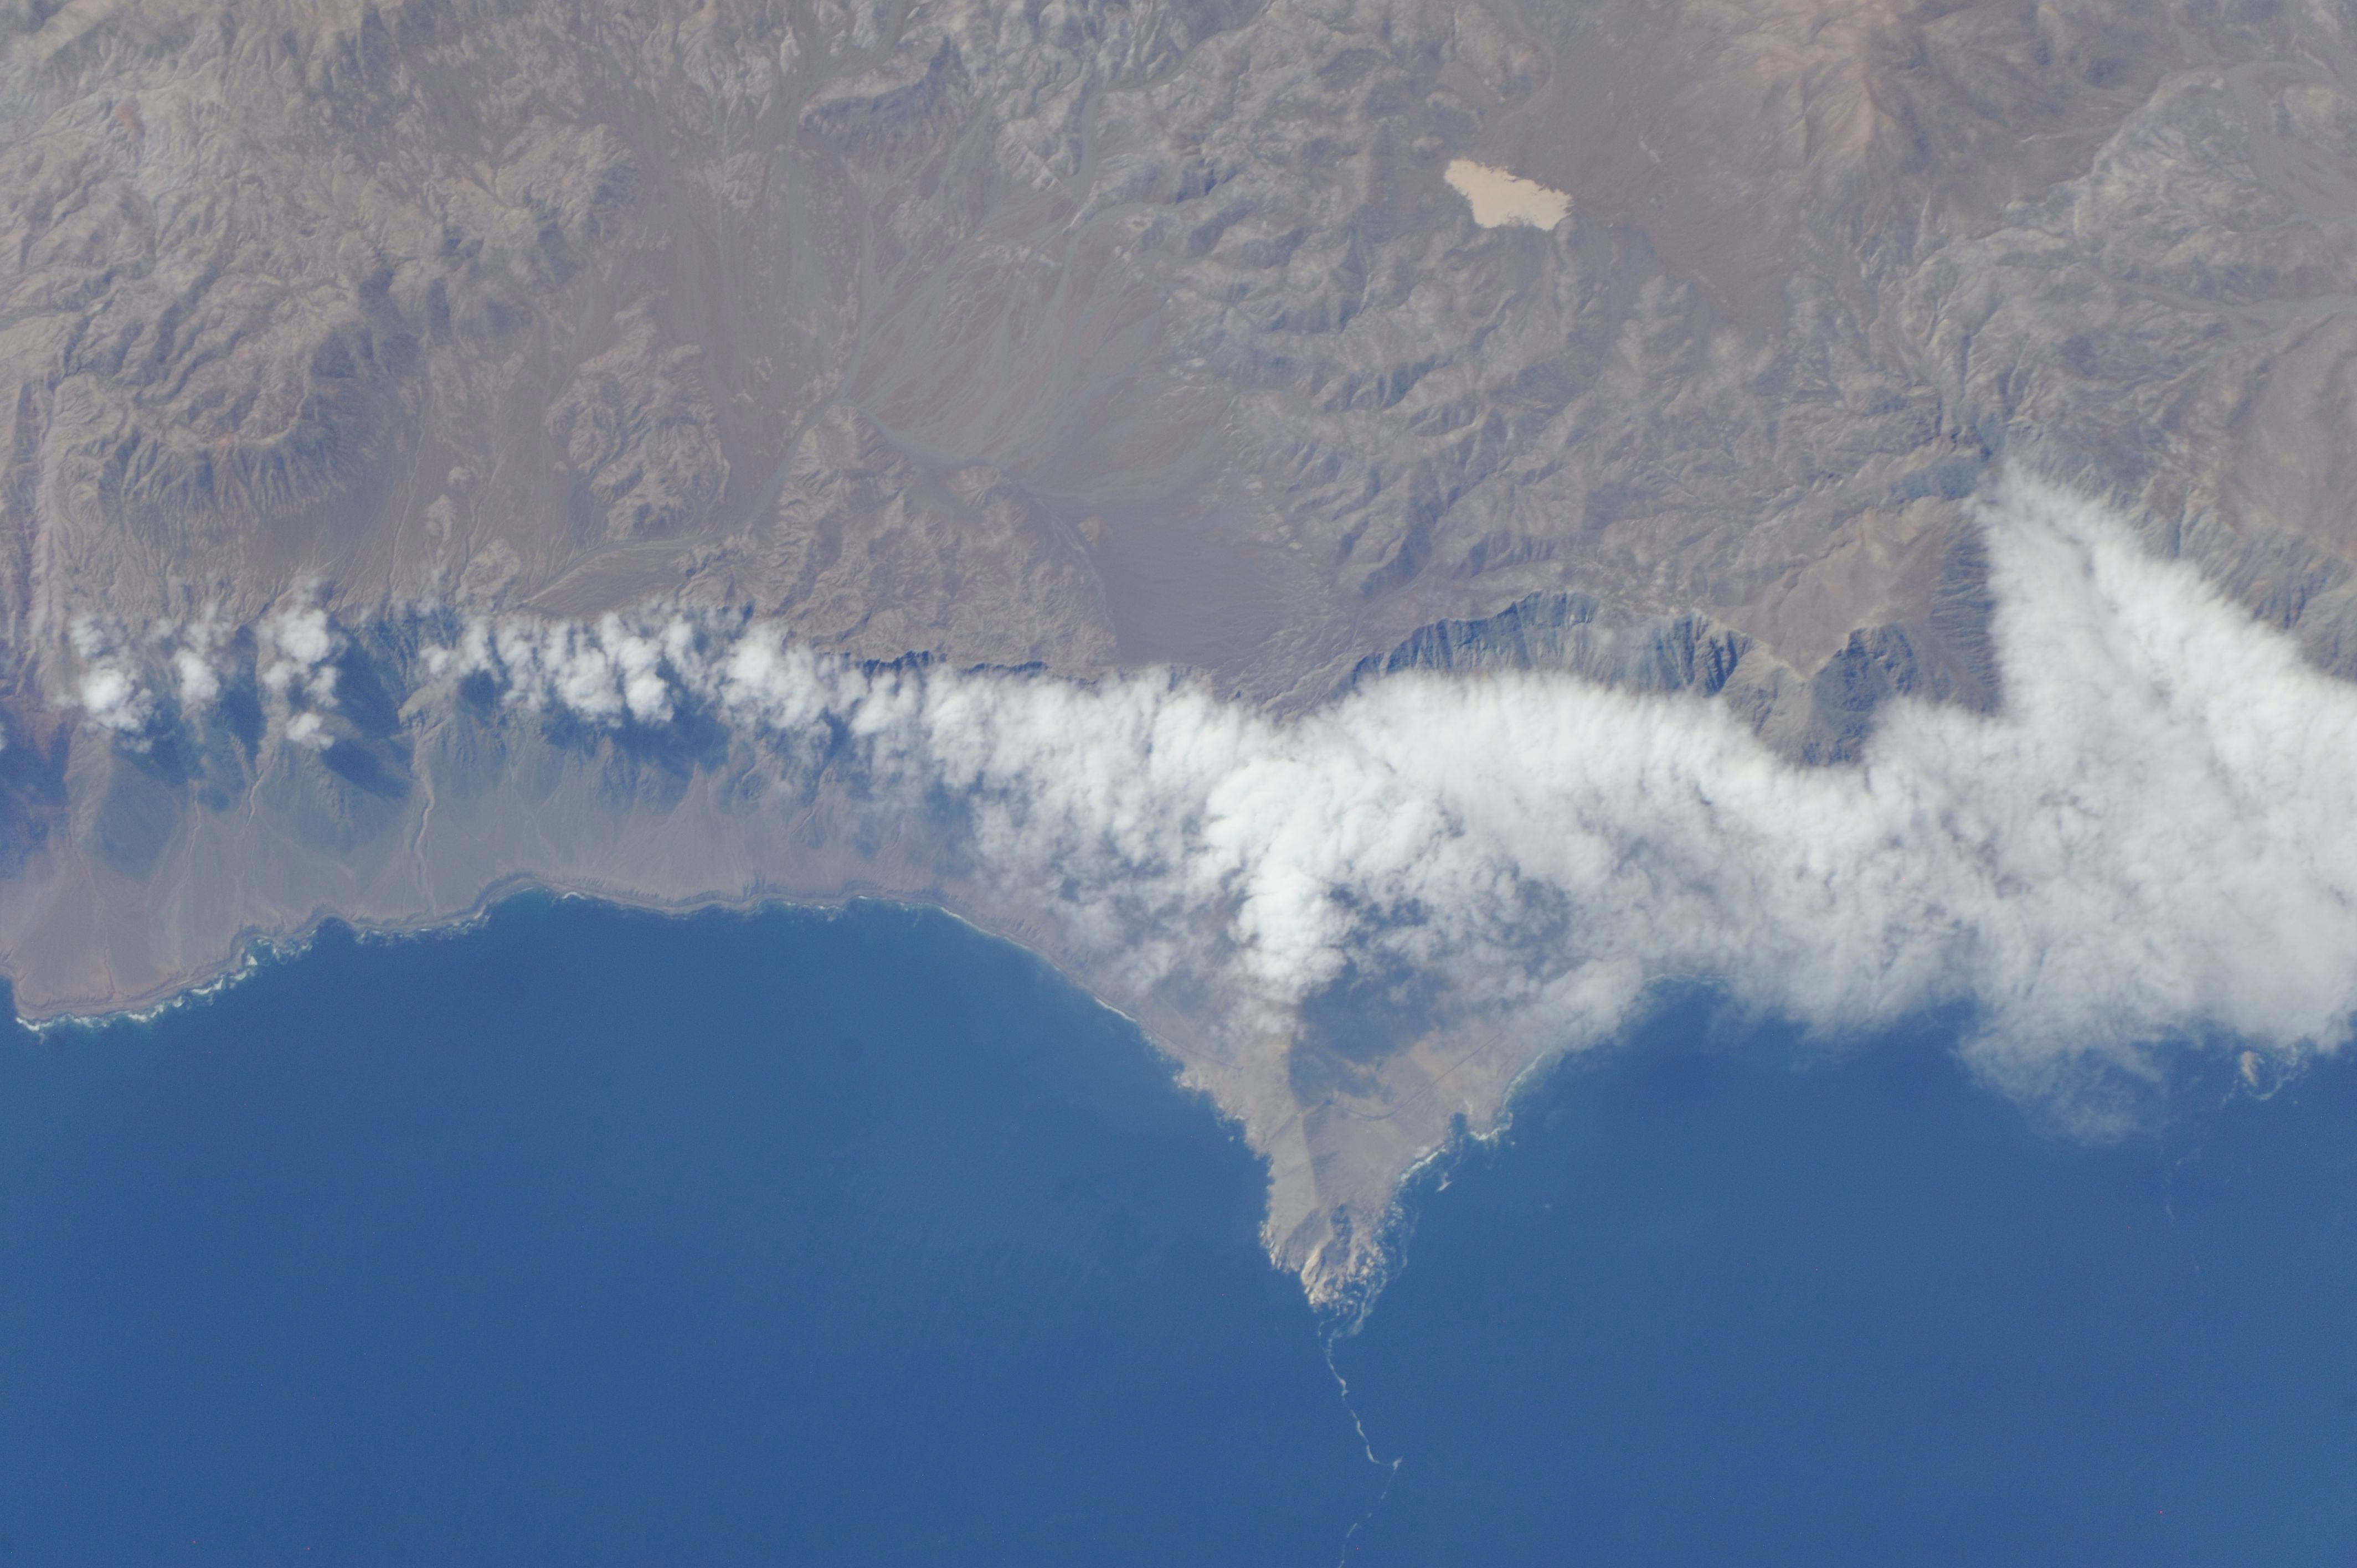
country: CHILE
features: COASTLINE, DESERT, CLIFF, PACIFIC OCEAN, CLOUDS
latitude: -21.9
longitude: -70.2
